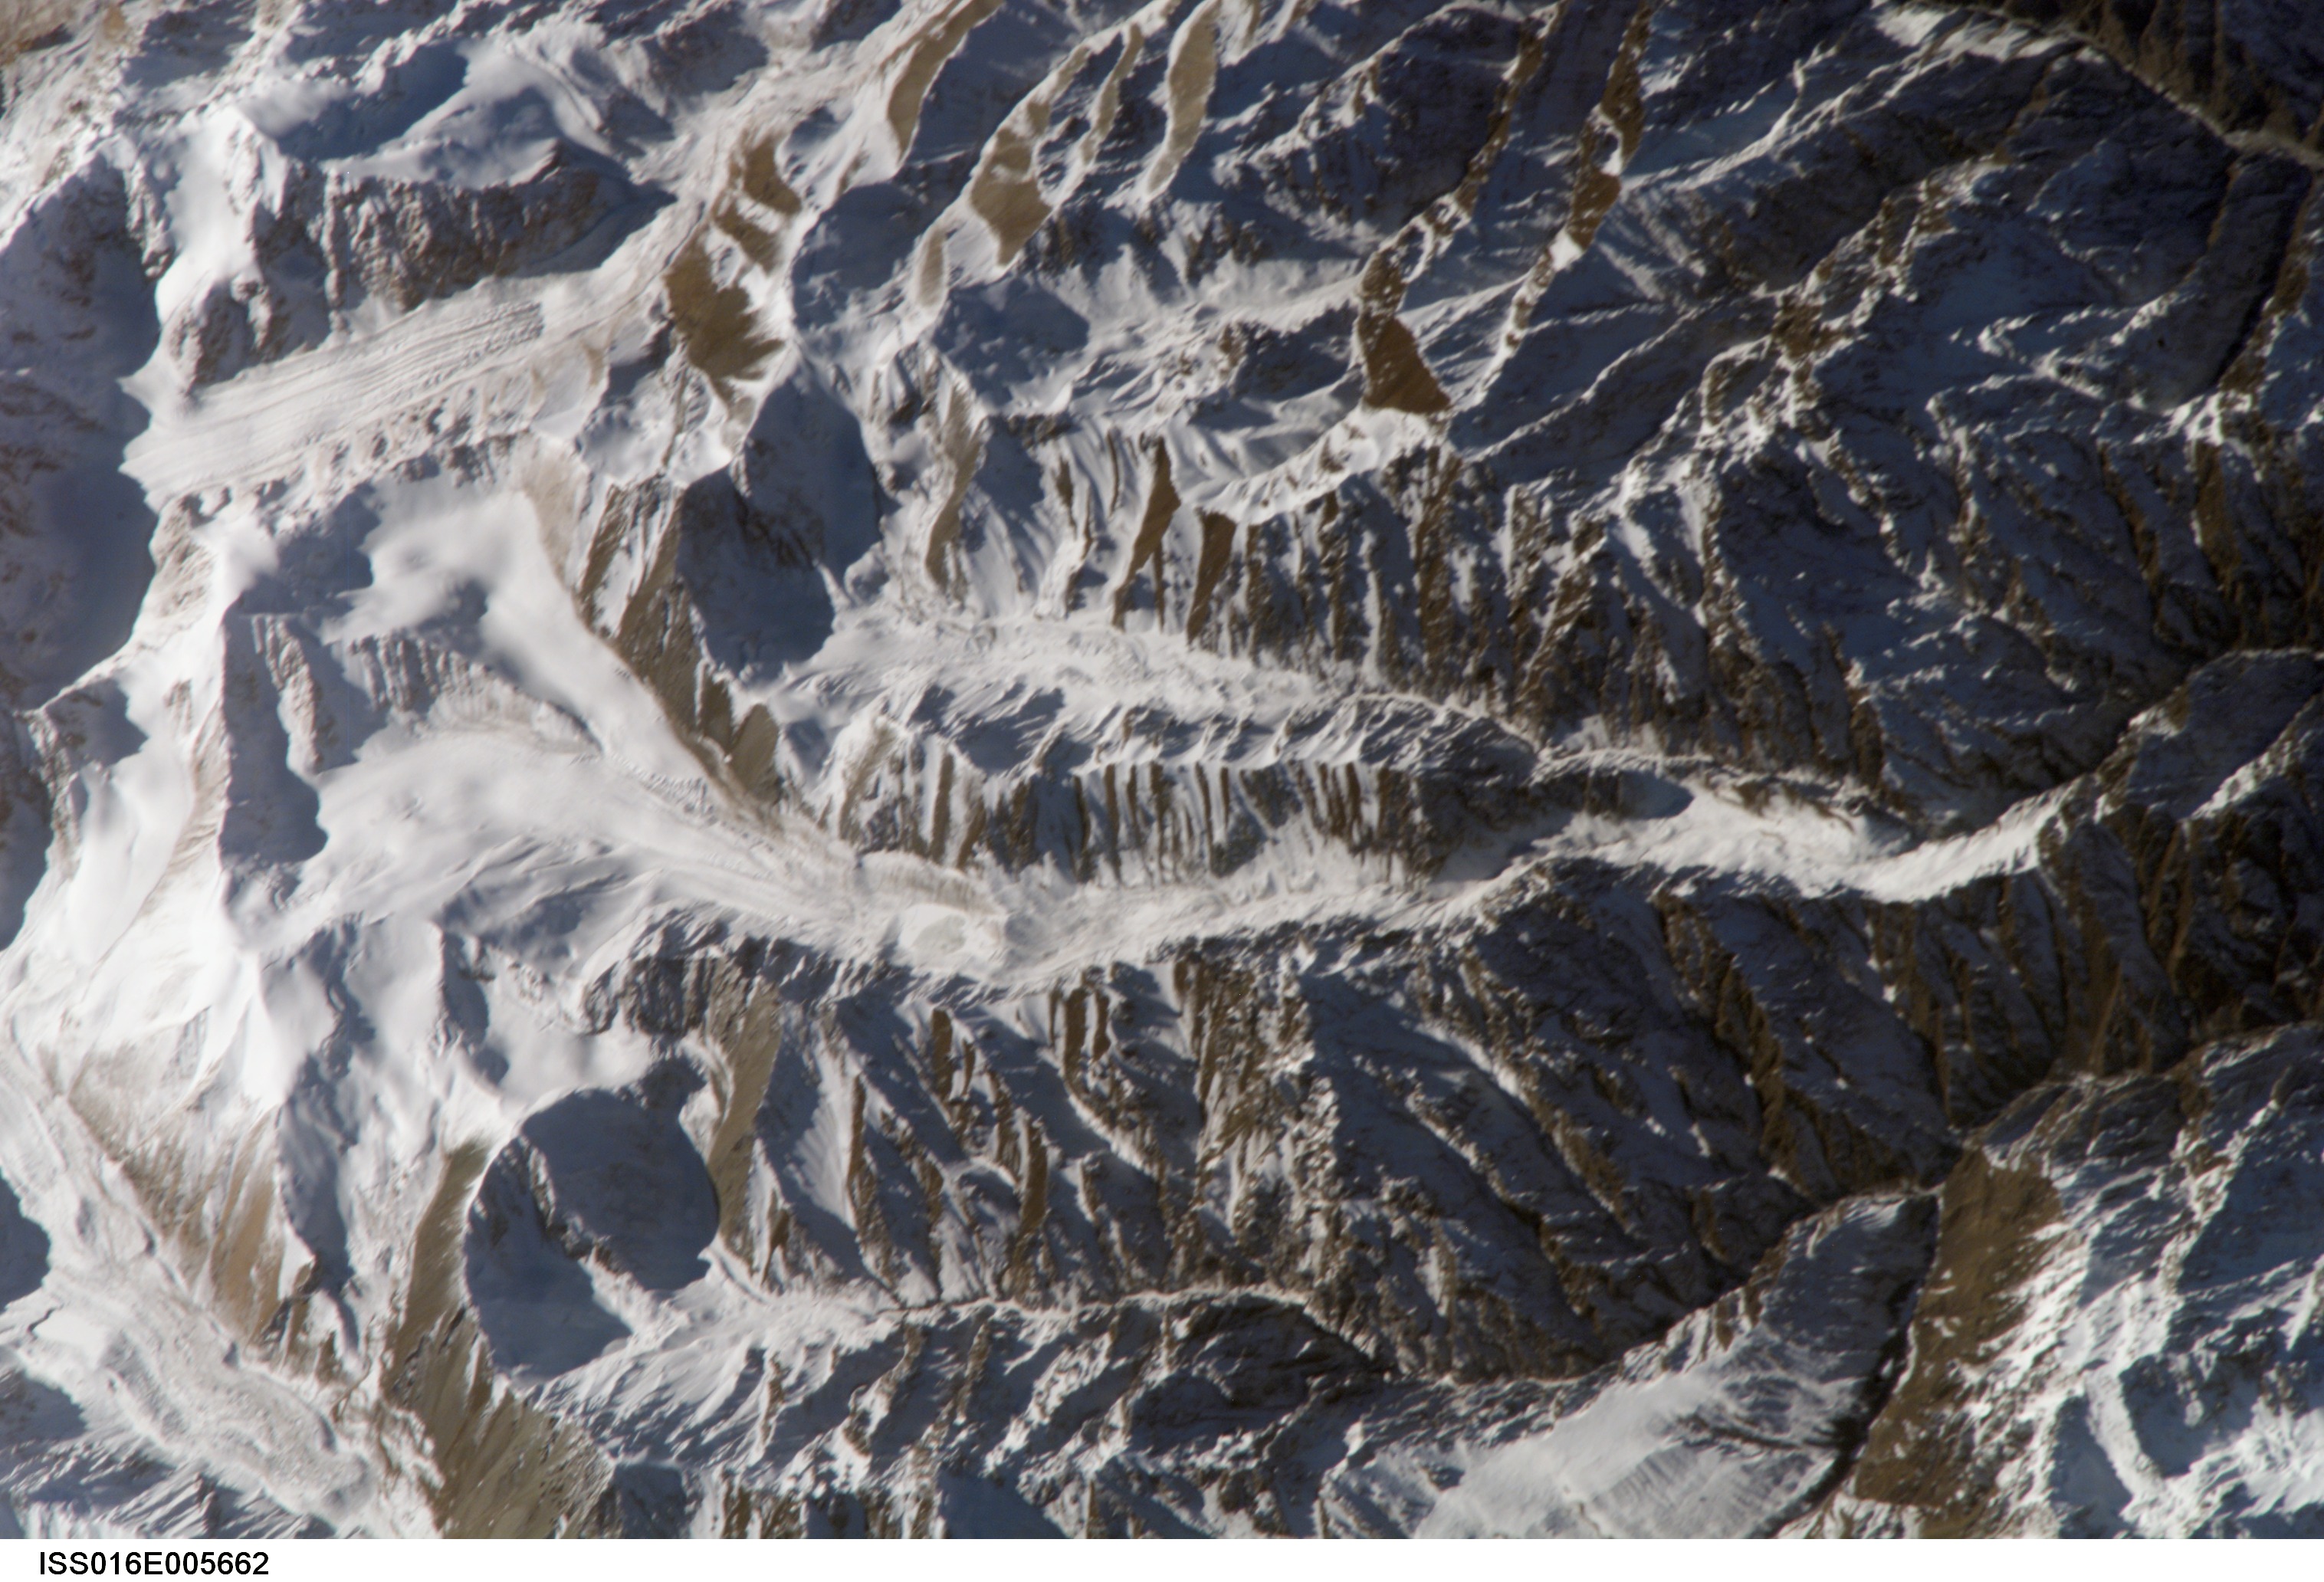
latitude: 43.7
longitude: 85.3
